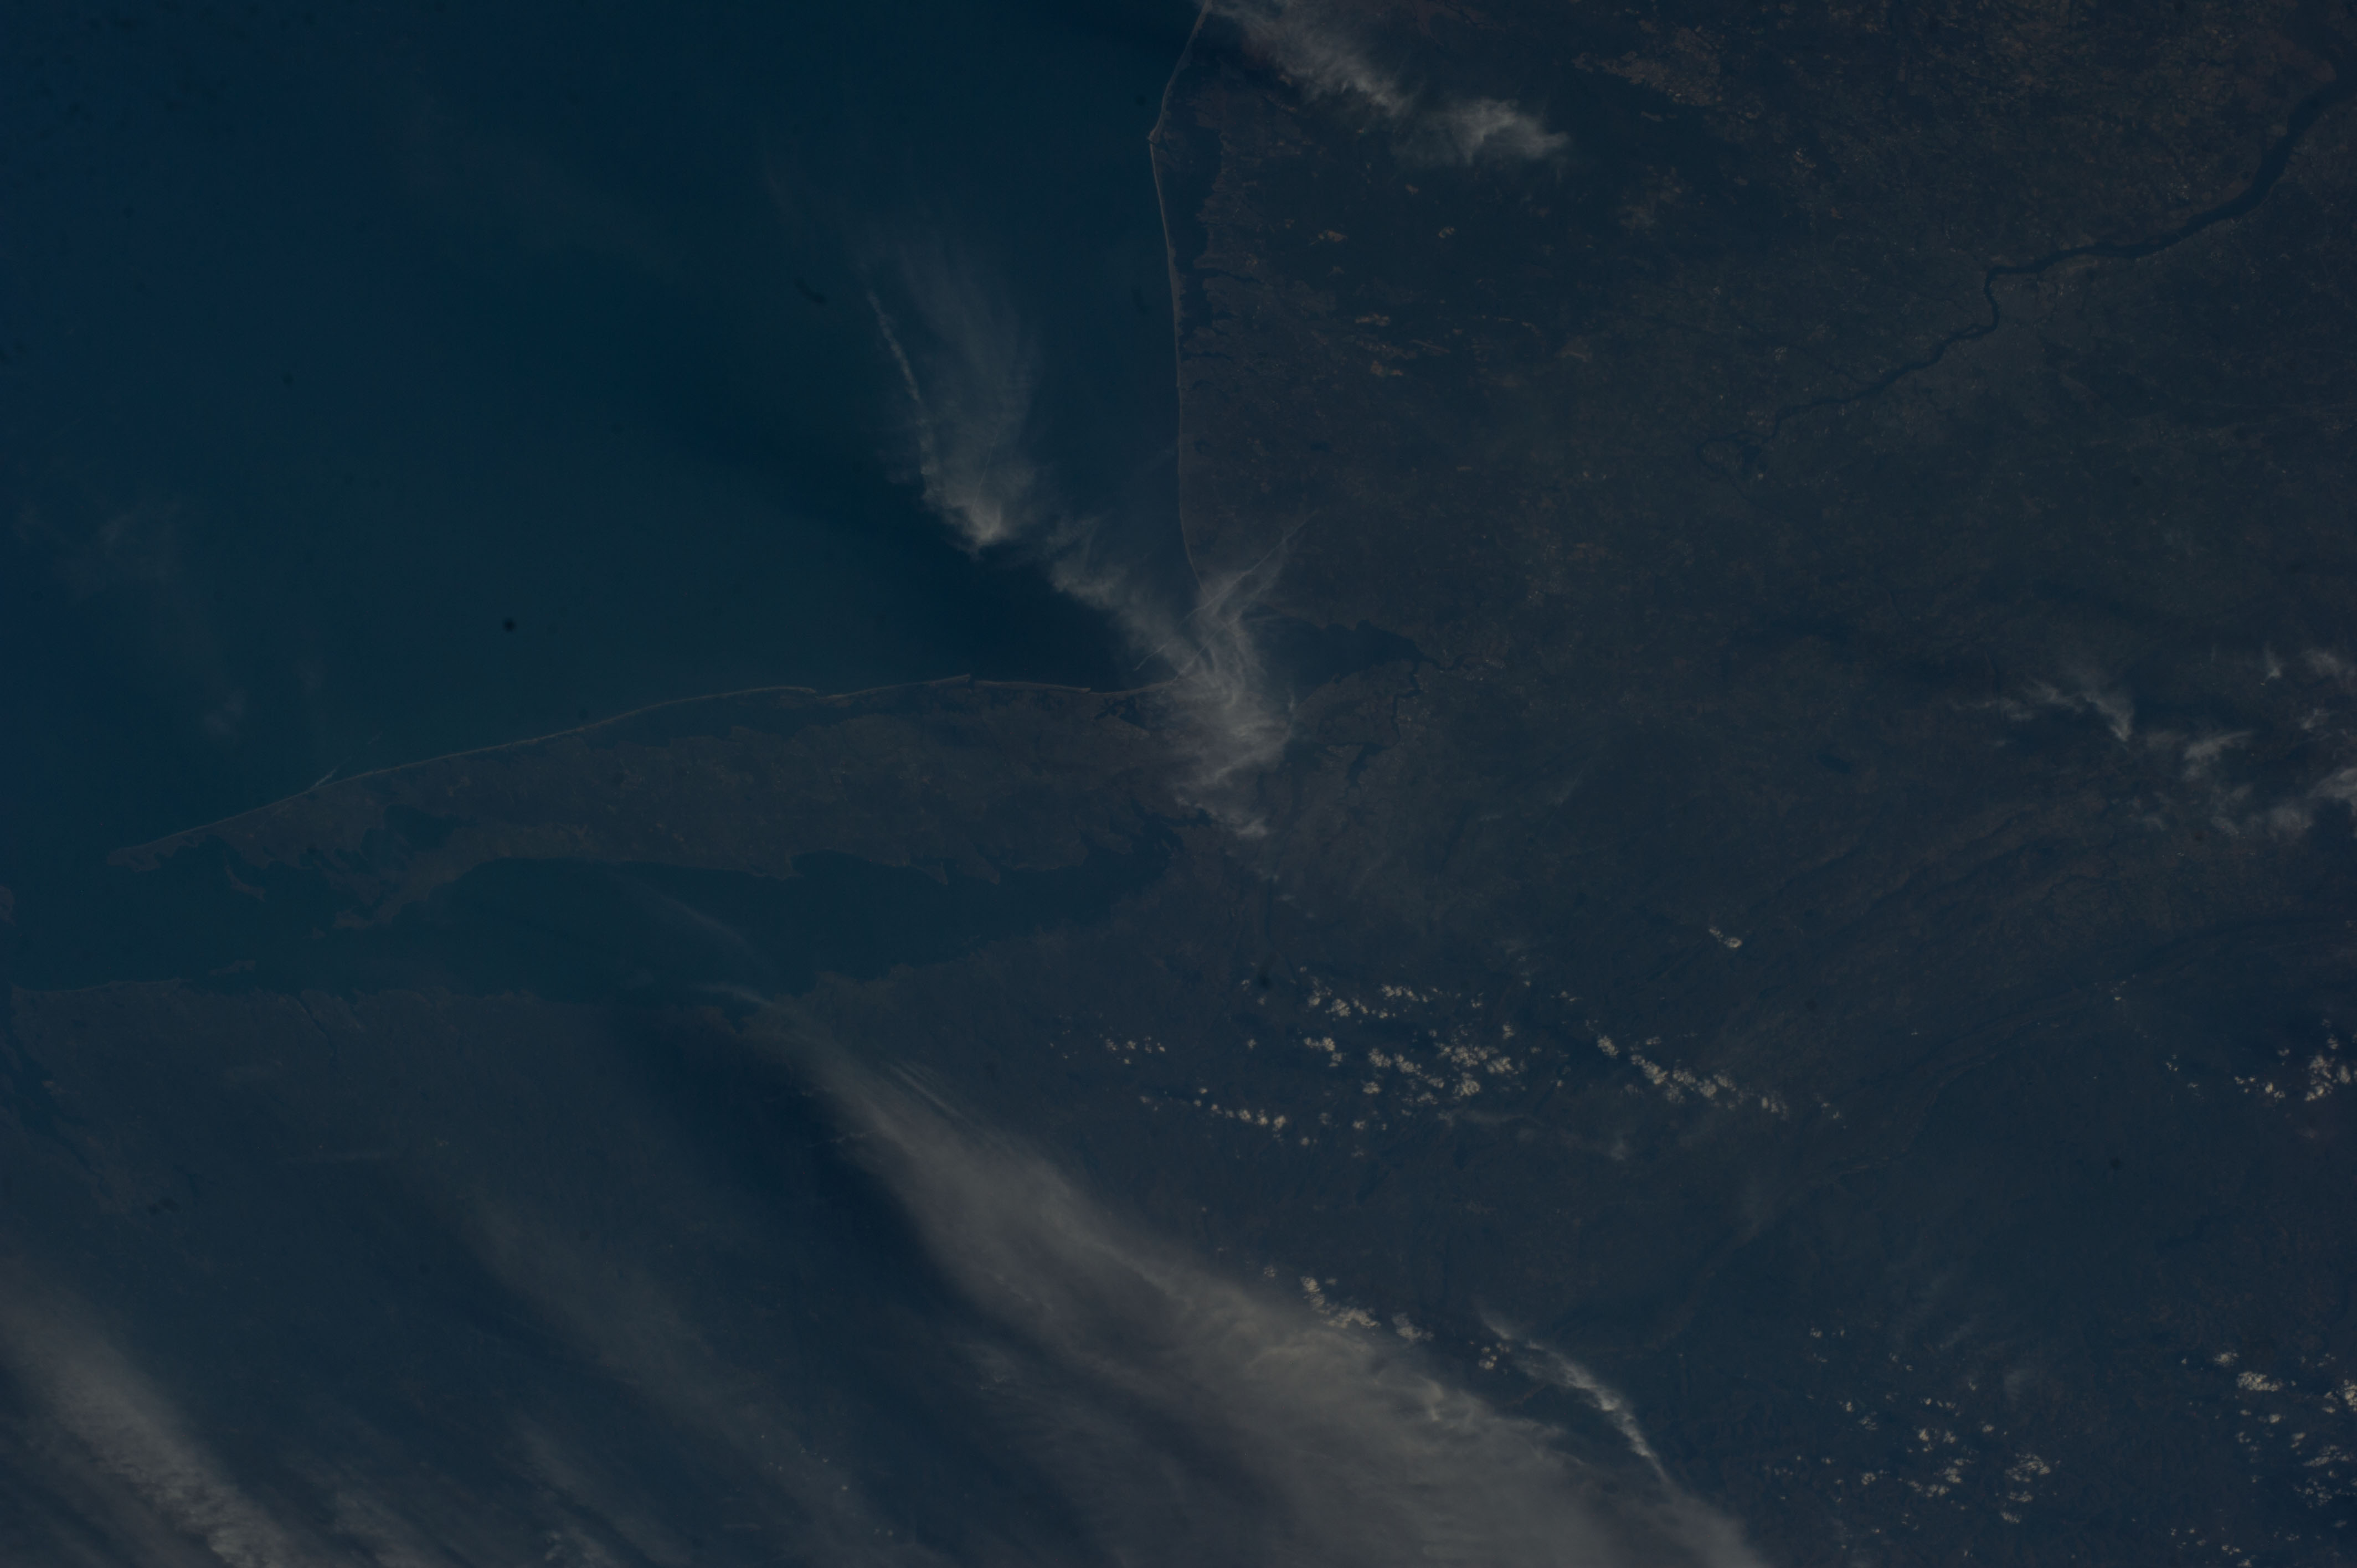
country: USA-NEW_JERSEY
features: UPPER BAY, NEW YORK, YONKERS CITY, HUDSON RIVER, EAST RIVER
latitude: 40.8
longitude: -74.0
